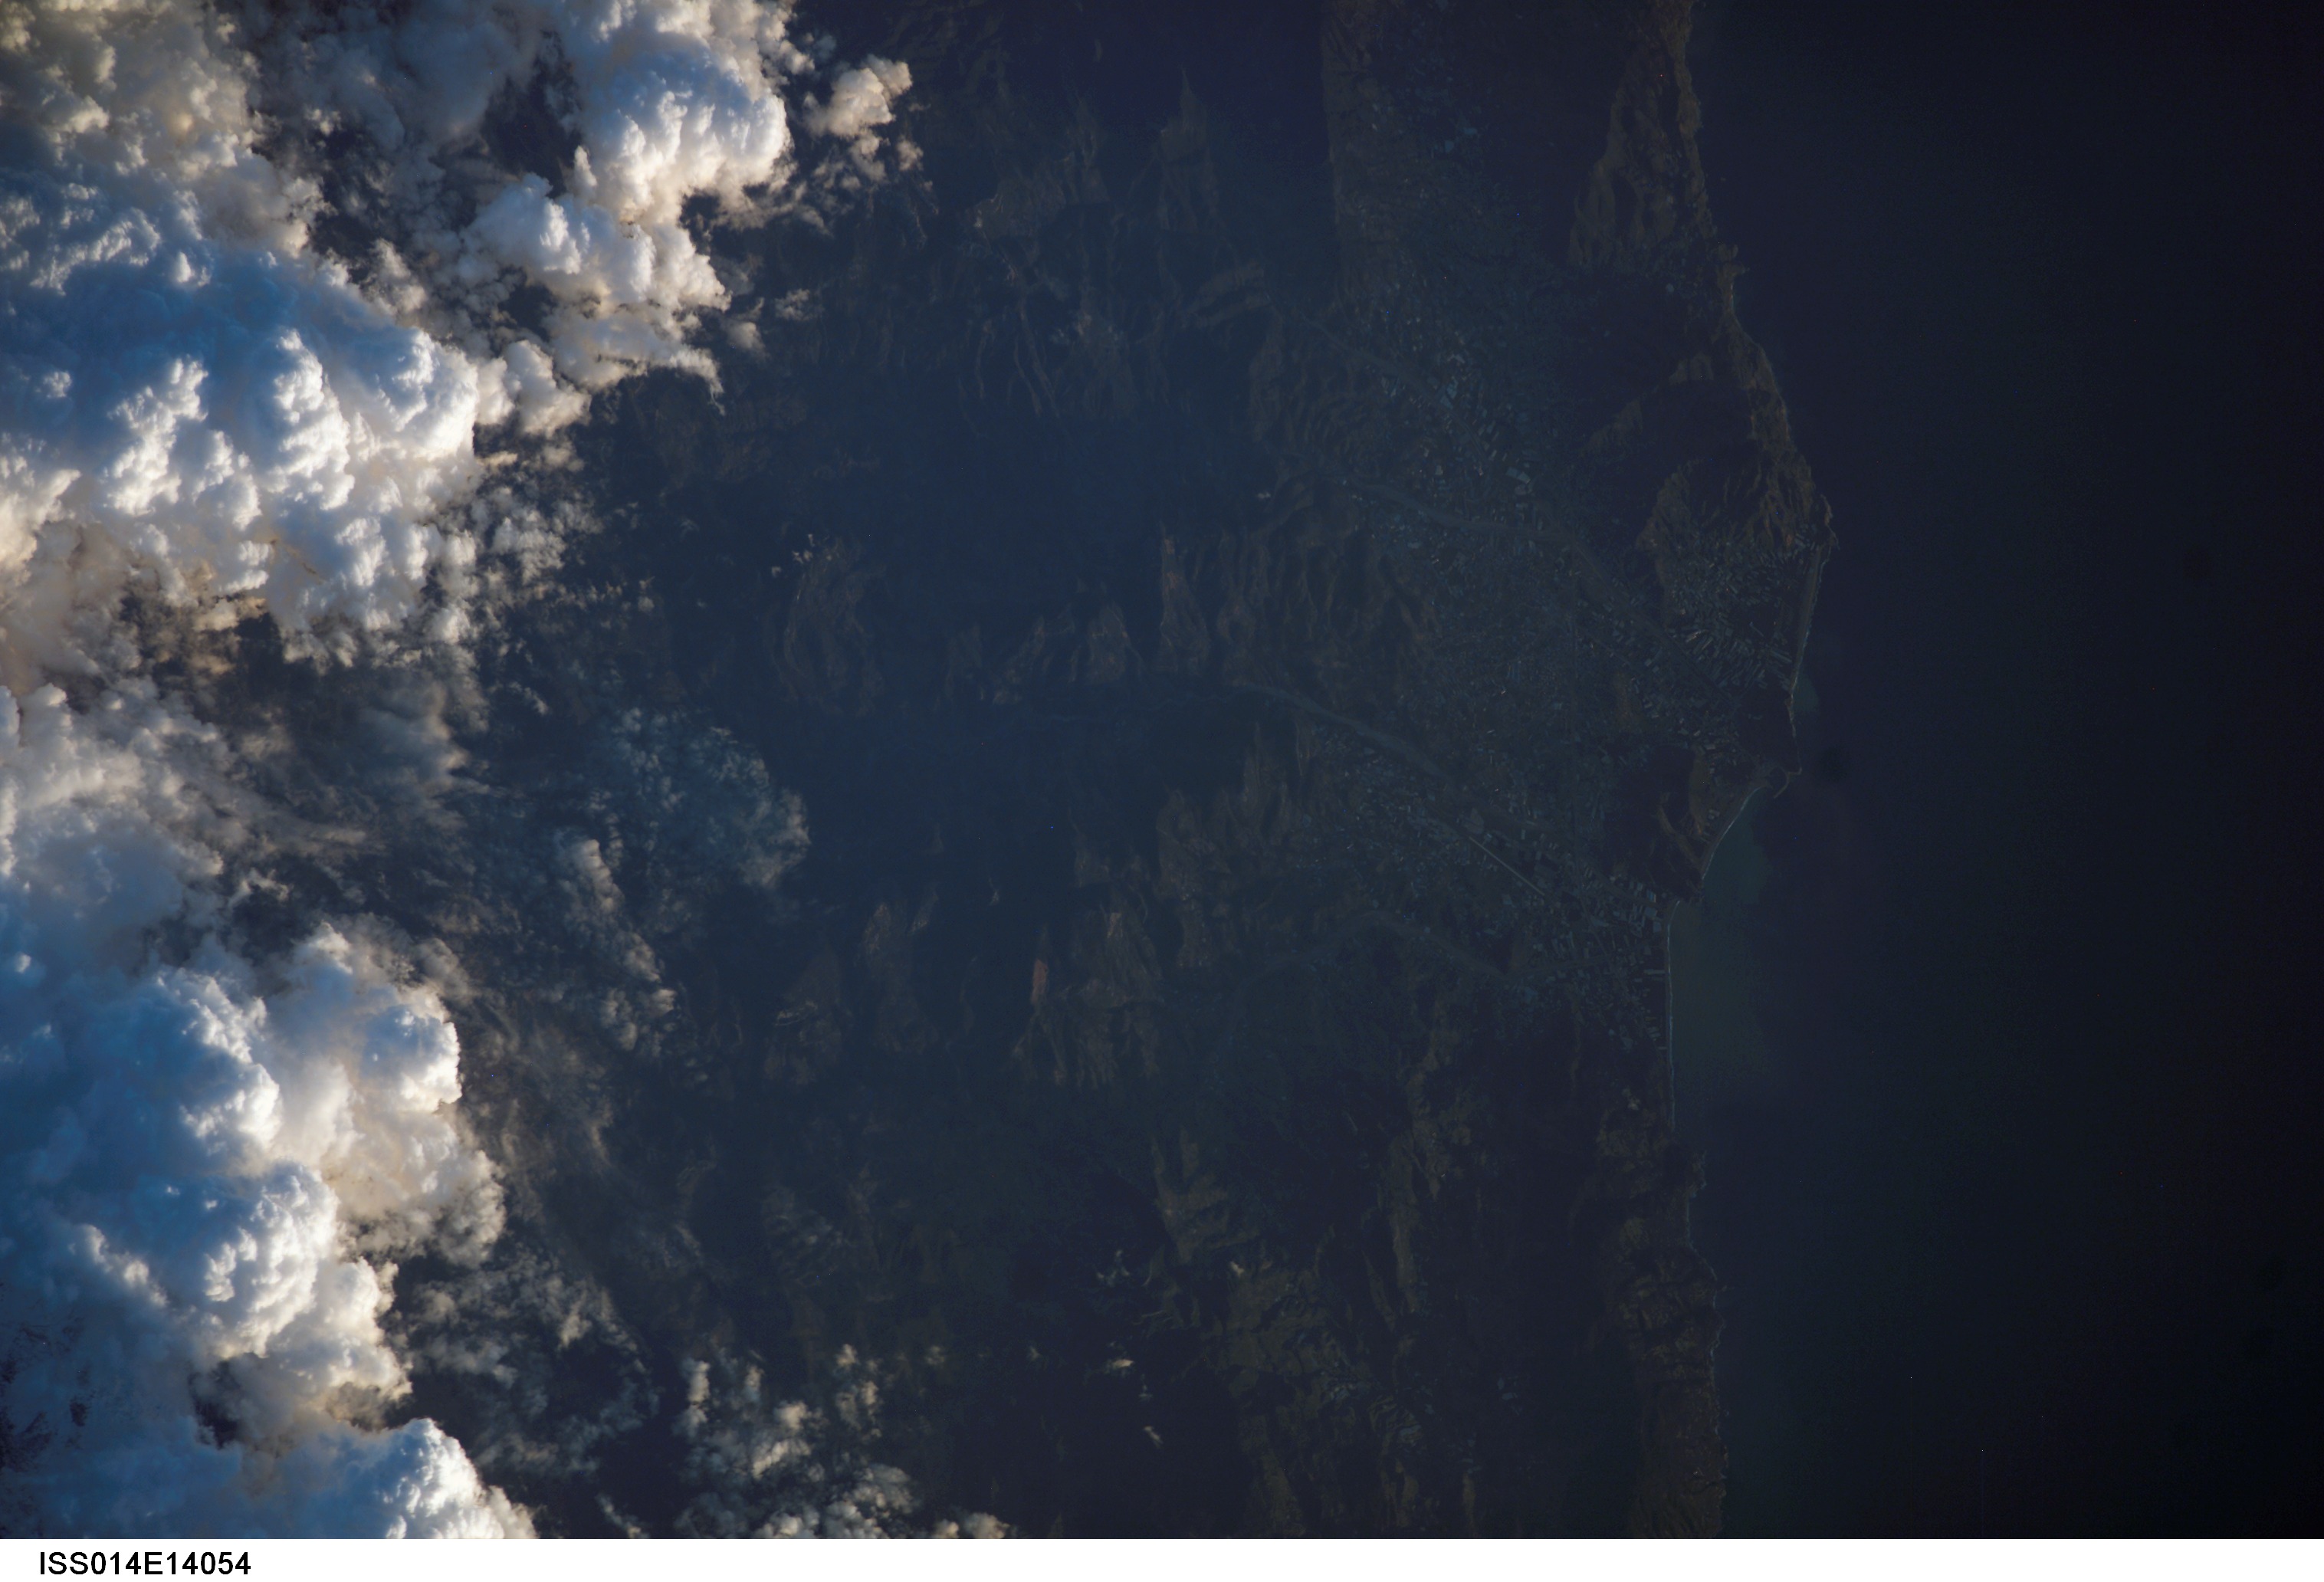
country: TURKEY
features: COAST, MTS., NW. OF GAZIPASA
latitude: 36.4
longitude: 32.5
